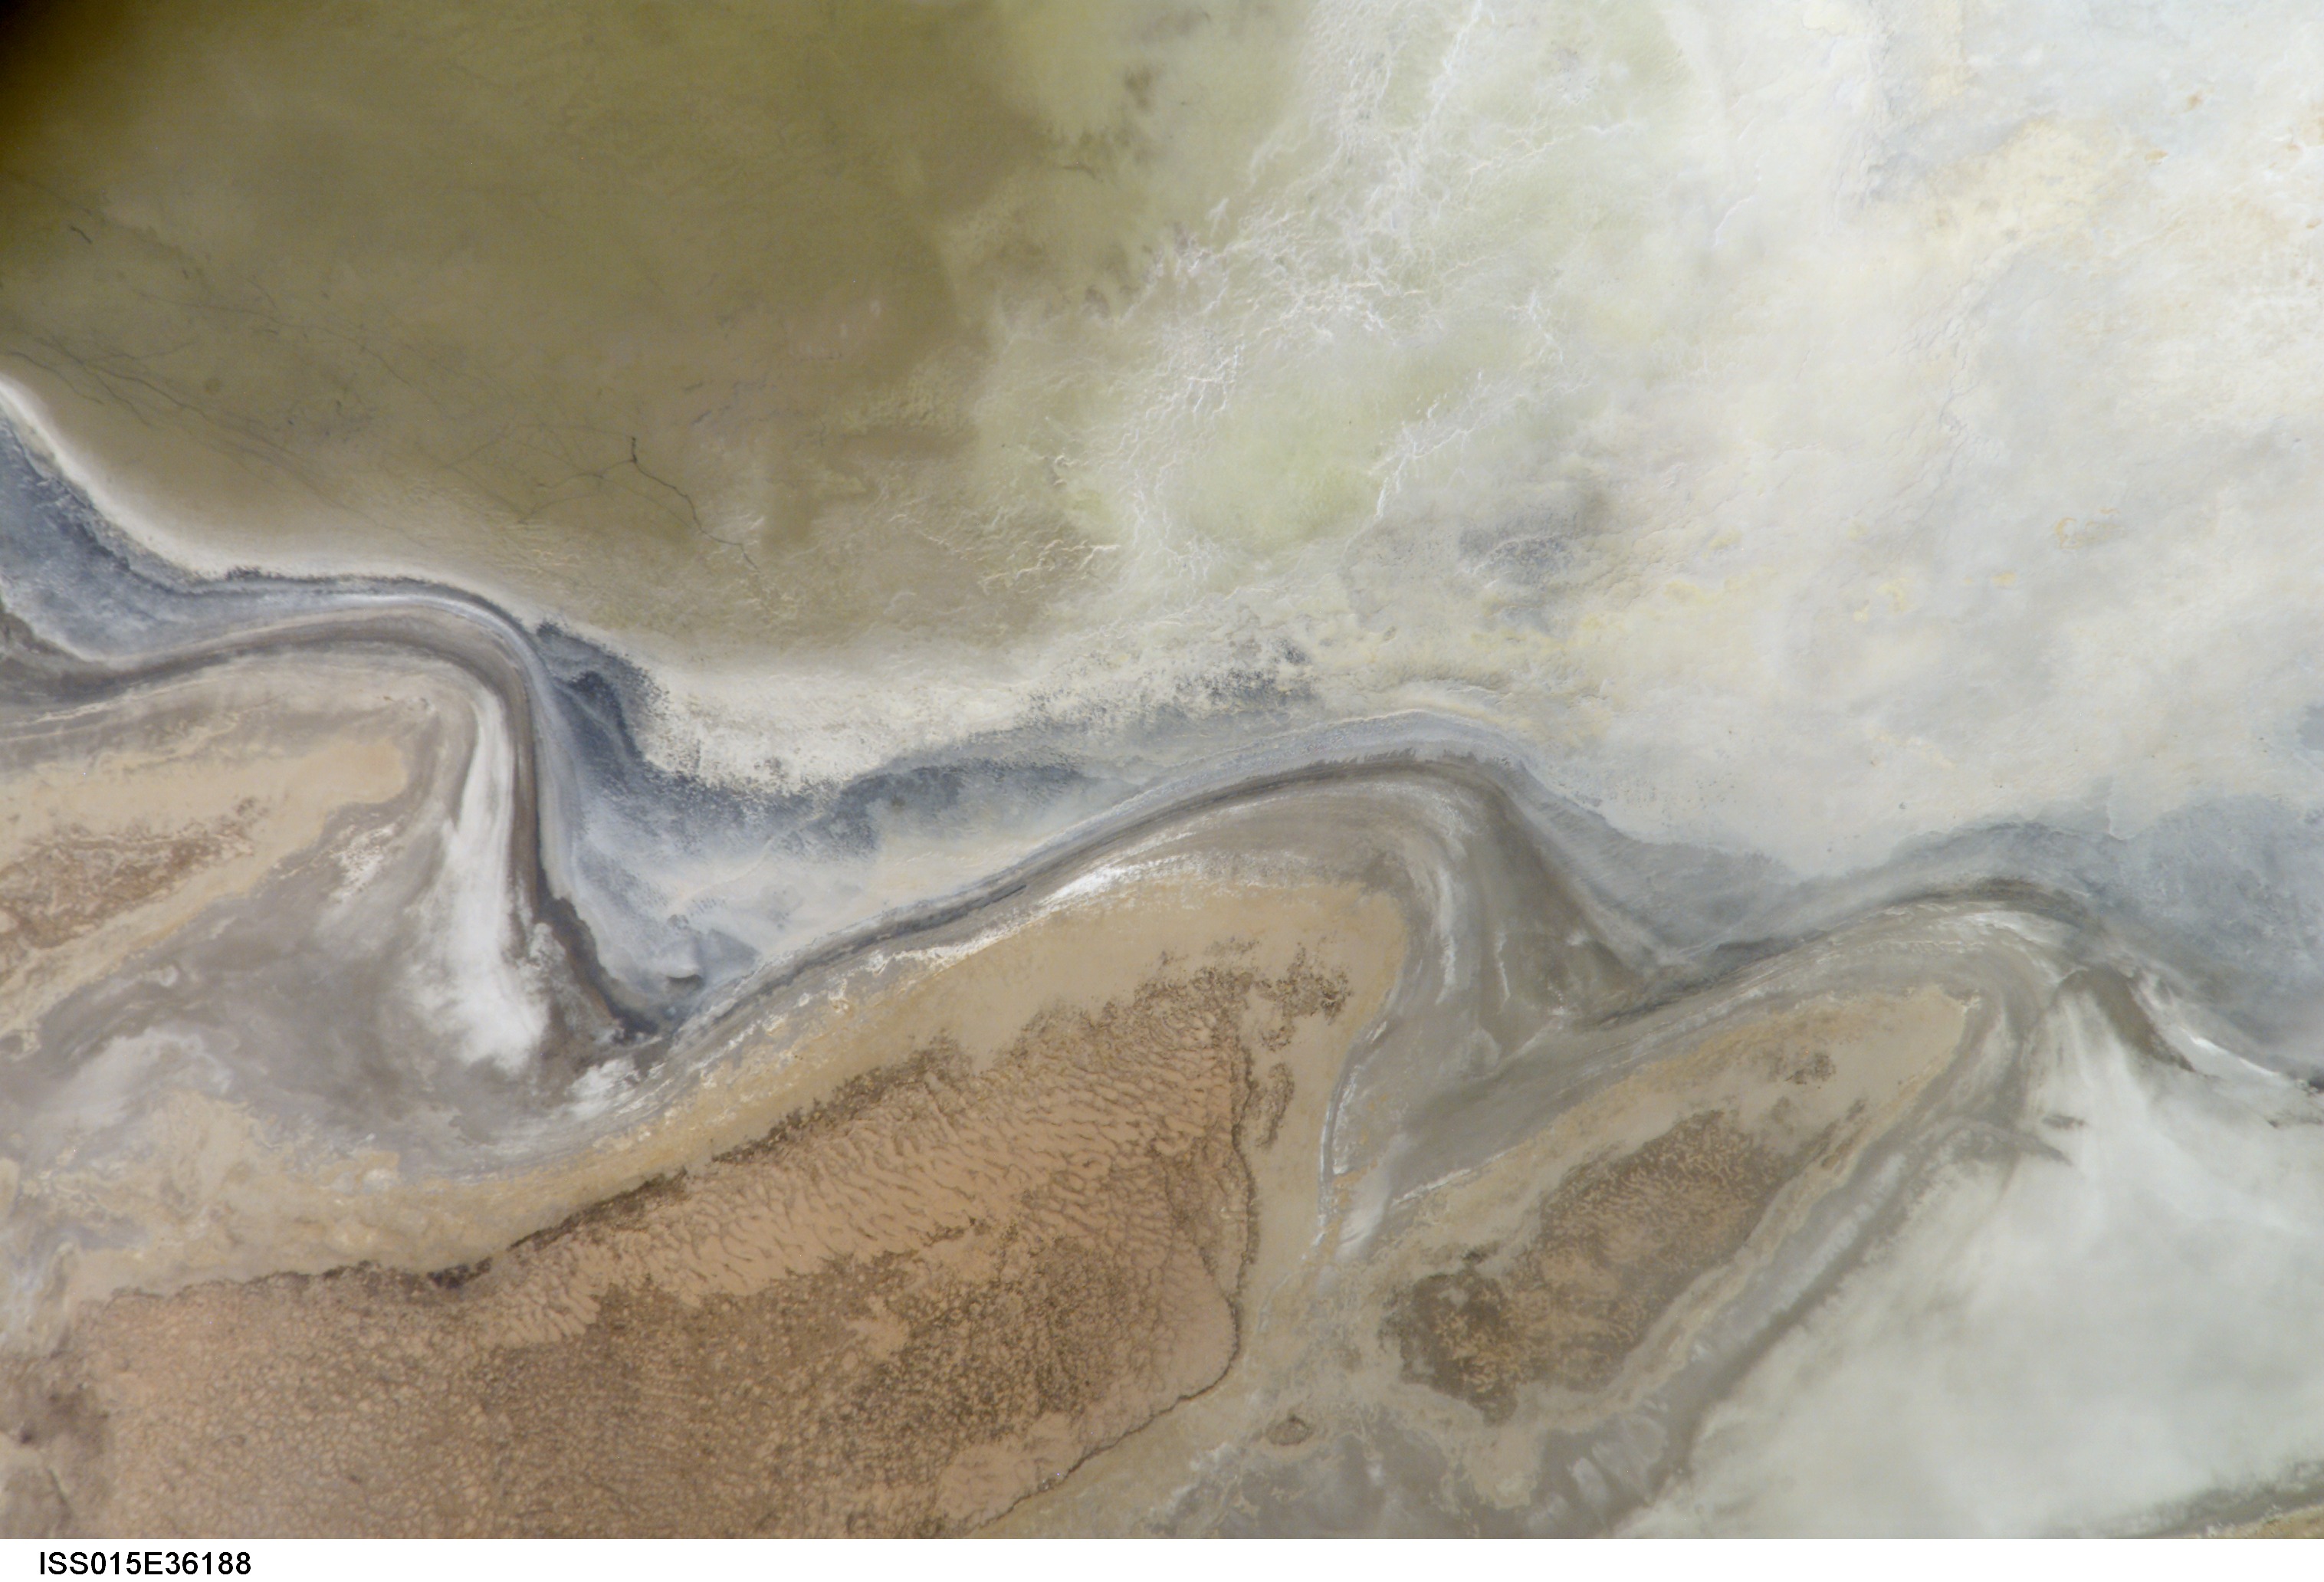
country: BOLIVIA
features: SW. LAGO POOPO, DRY, DUNES
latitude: -19.0
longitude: -67.1
